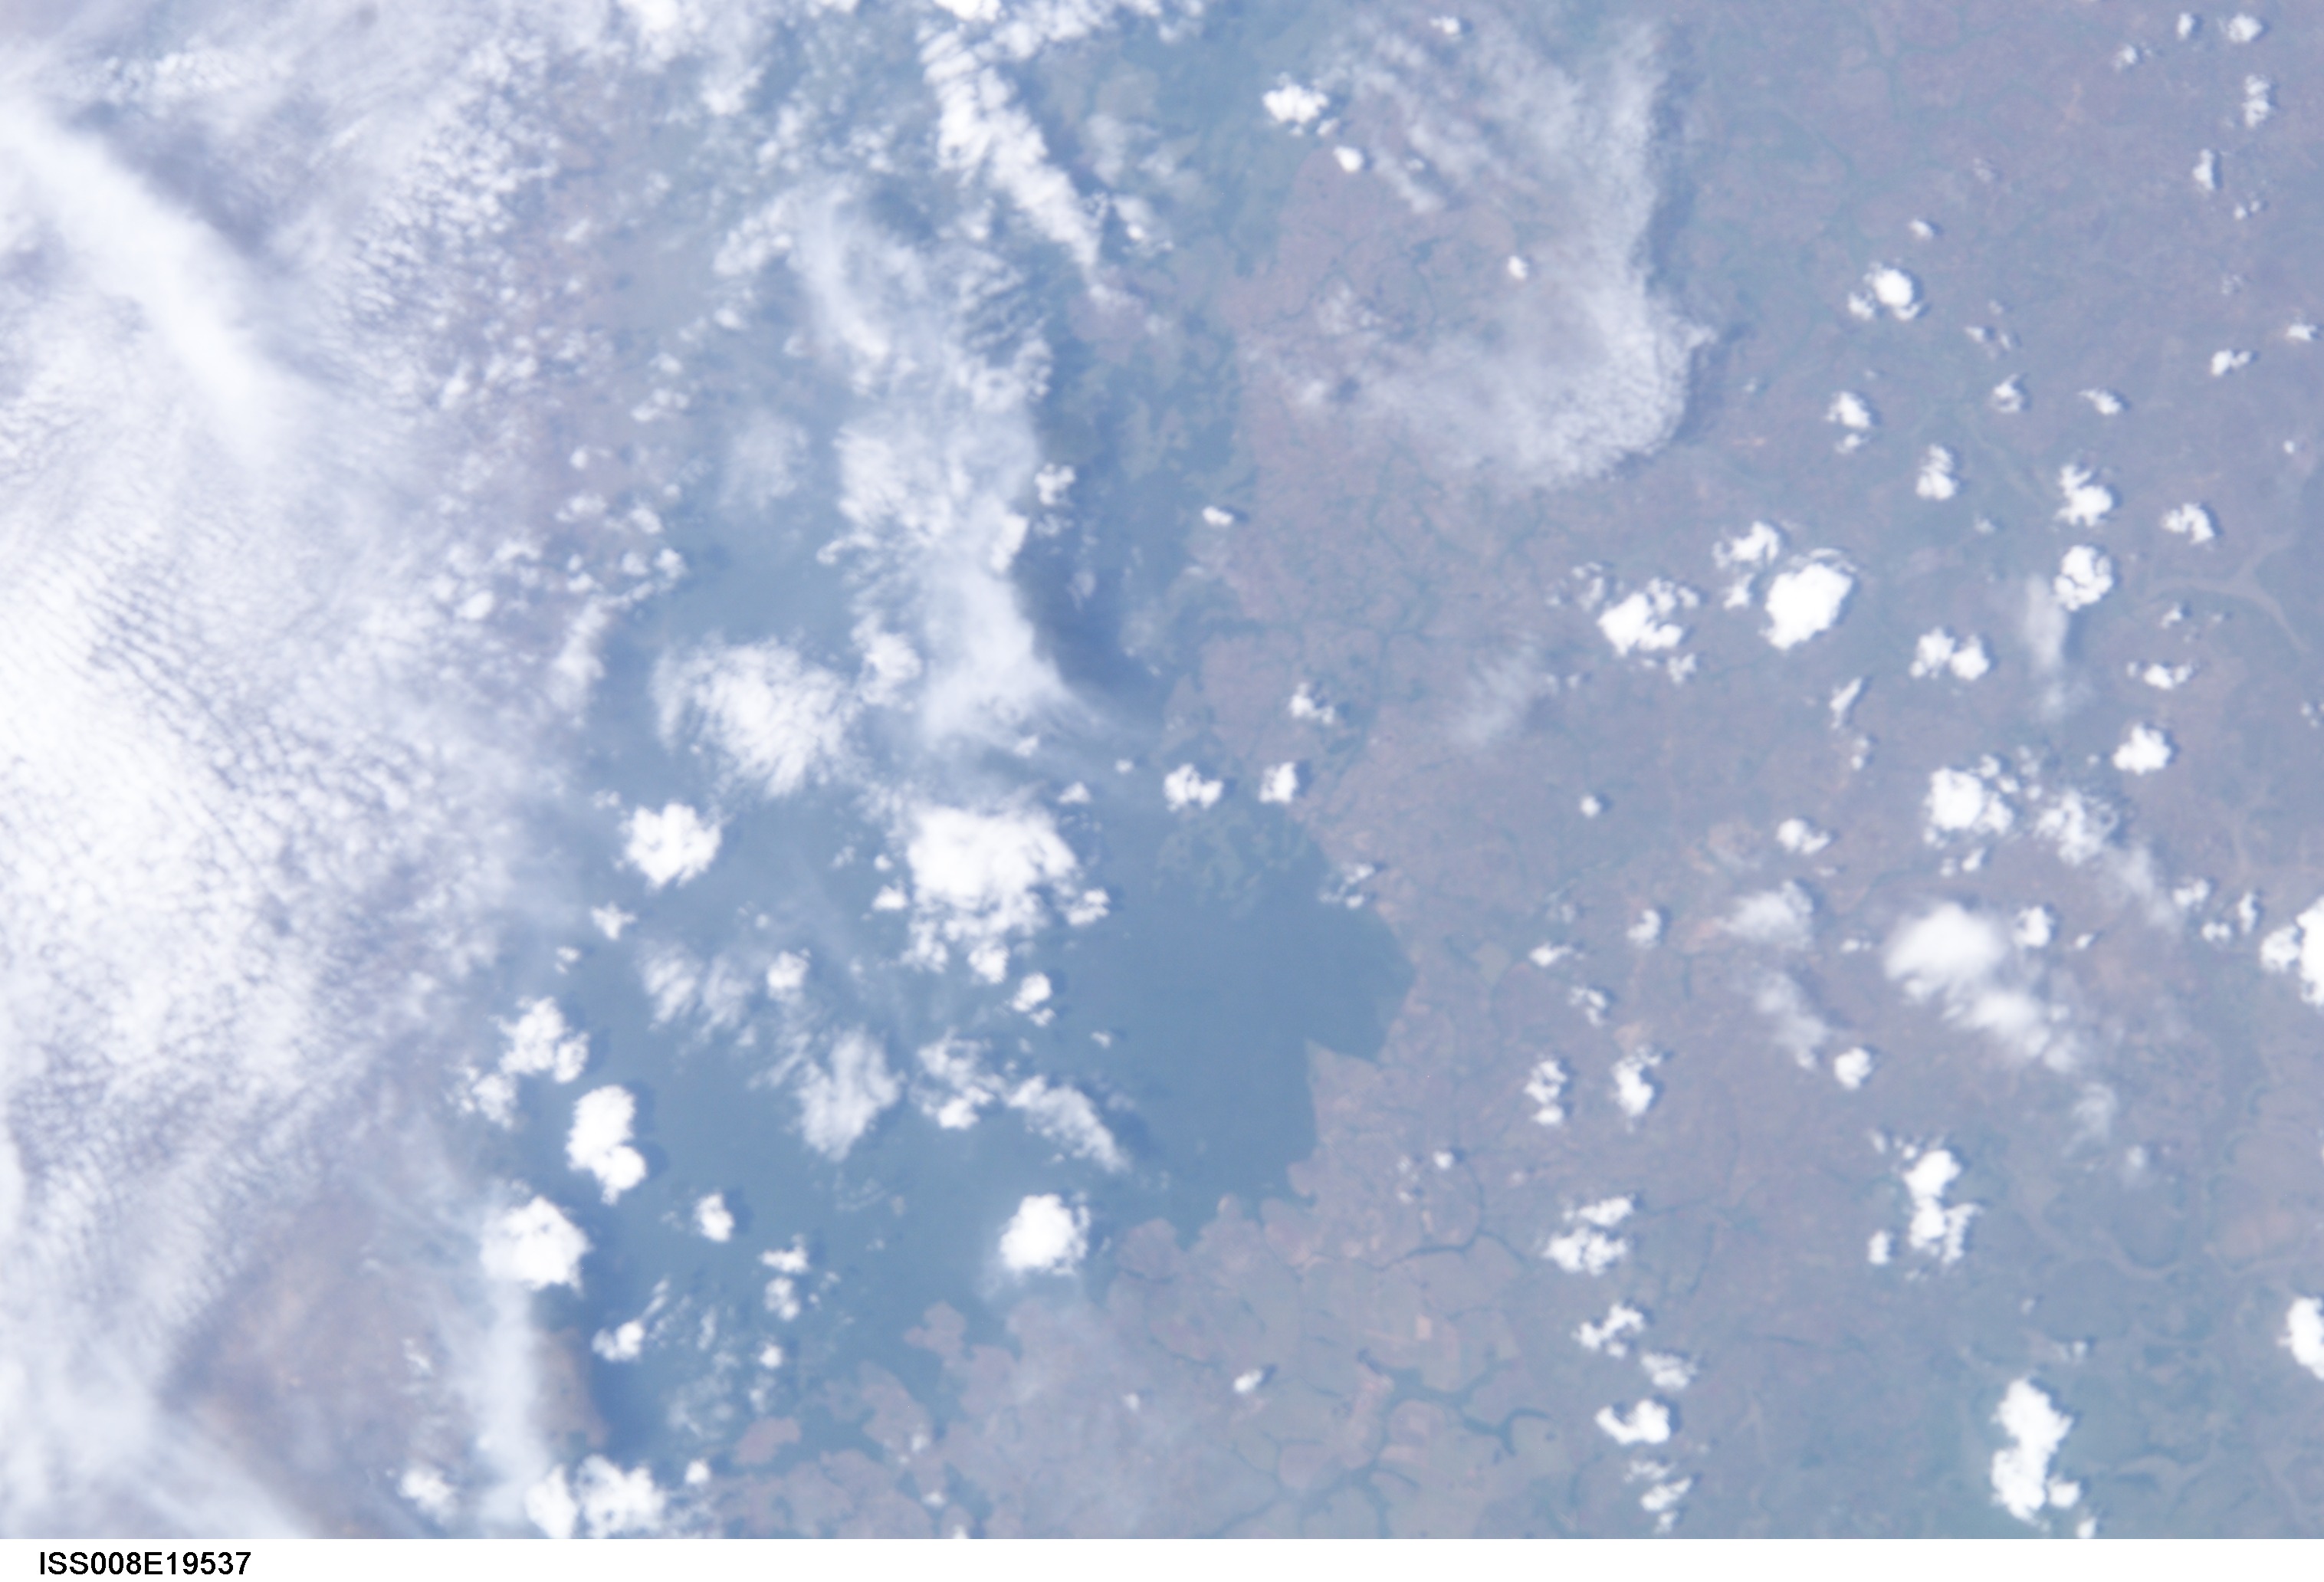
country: UGANDA
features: PROTECTED FOREST, PLAINS
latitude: 2.0
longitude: 31.5
